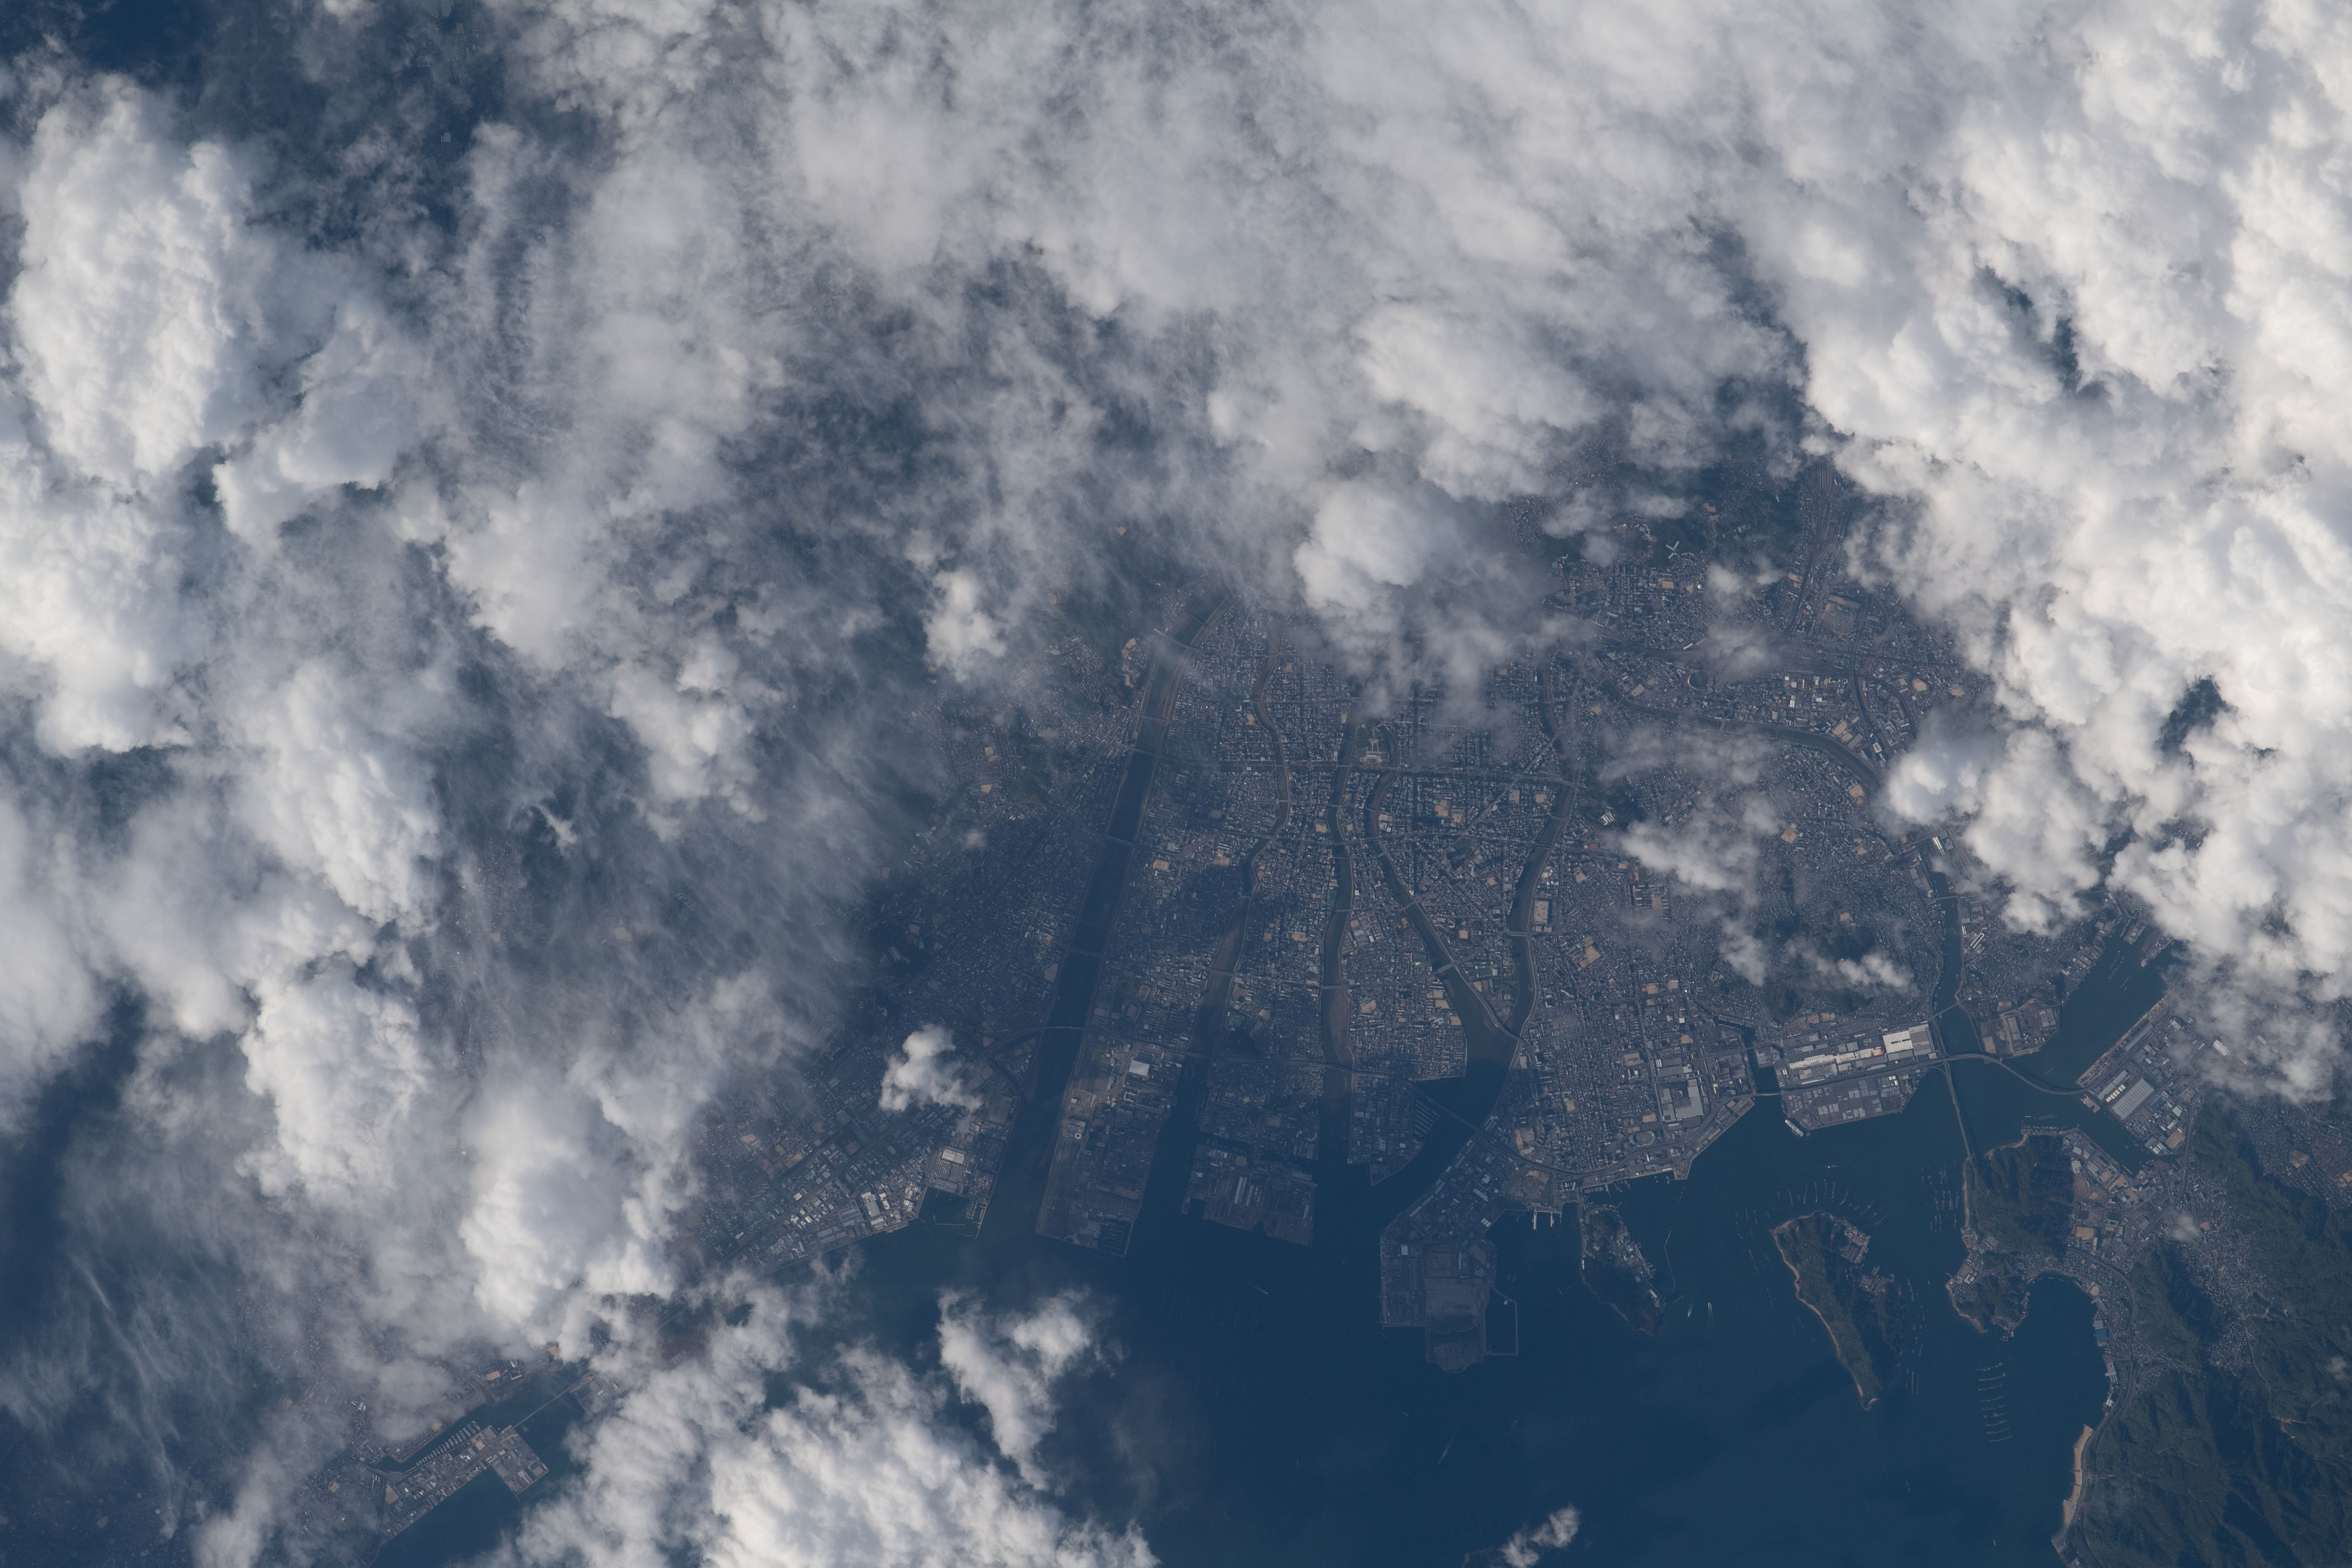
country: JAPAN
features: HIROSHIMA BAY
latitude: 34.4
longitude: 132.5
